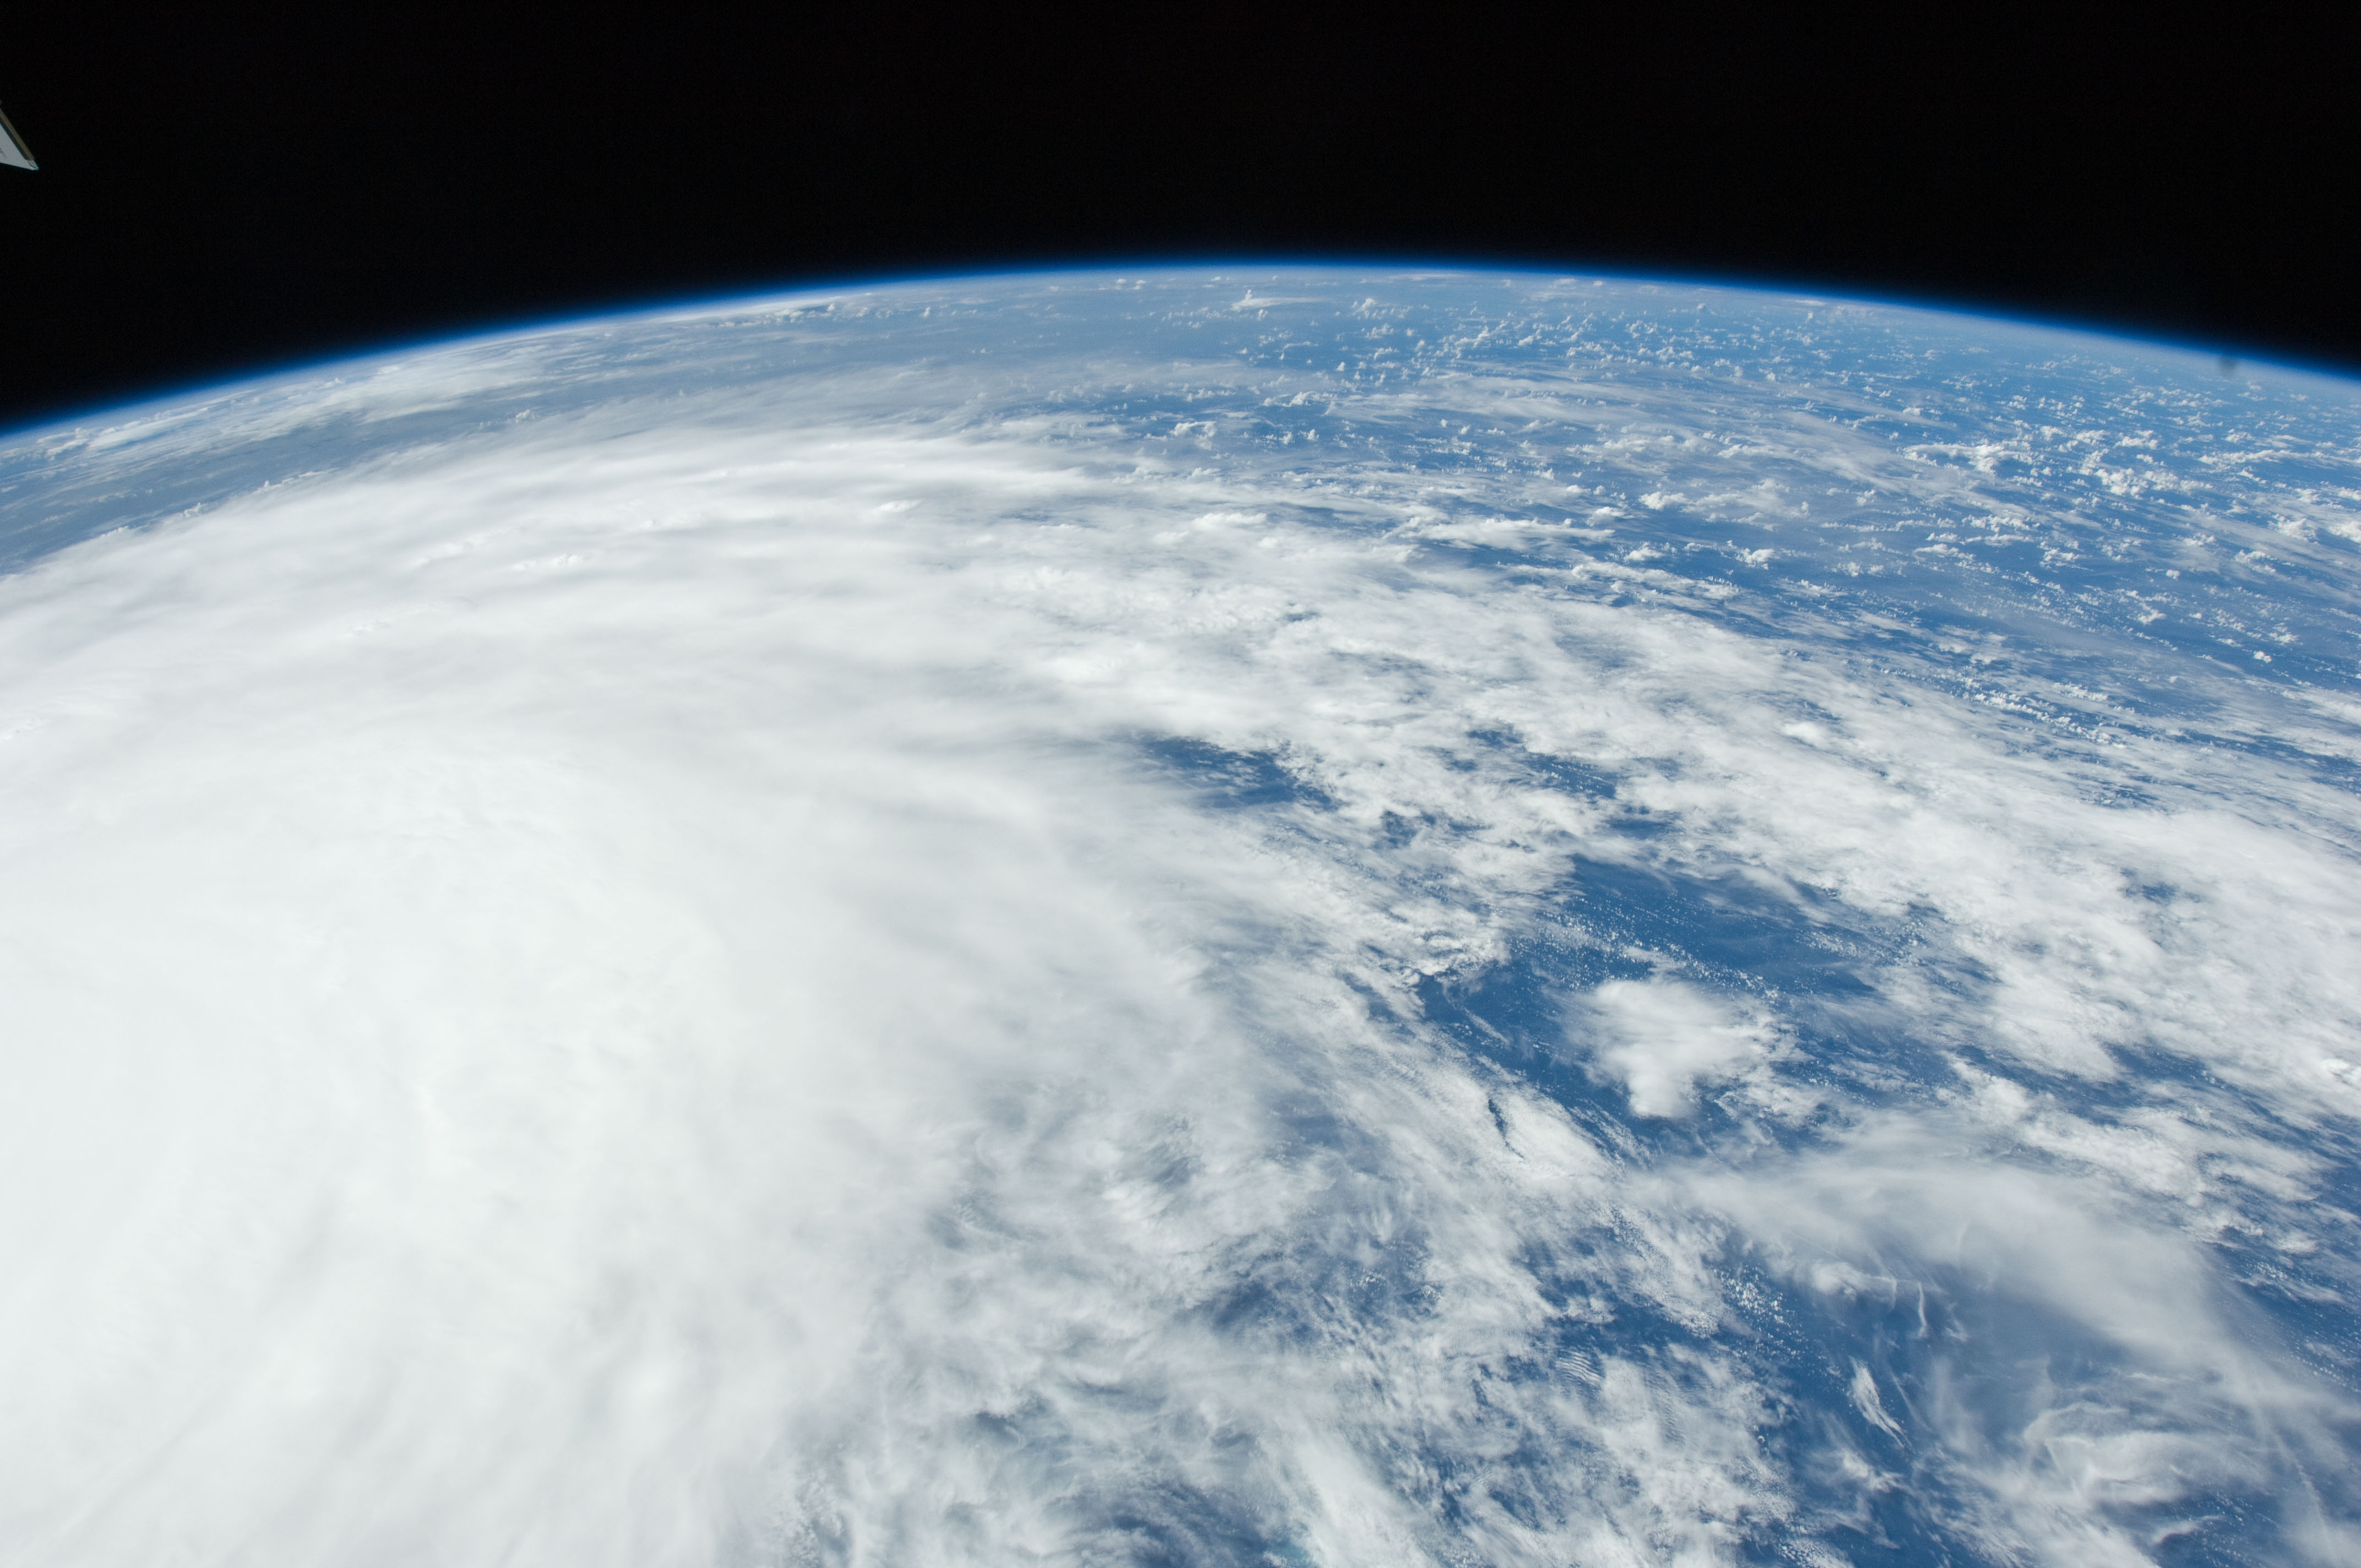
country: BAHAMAS
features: PAN-HURRICANE IRENE, ATLANTIC O., STORM BANDS, ISS
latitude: 23.5
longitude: -74.5
